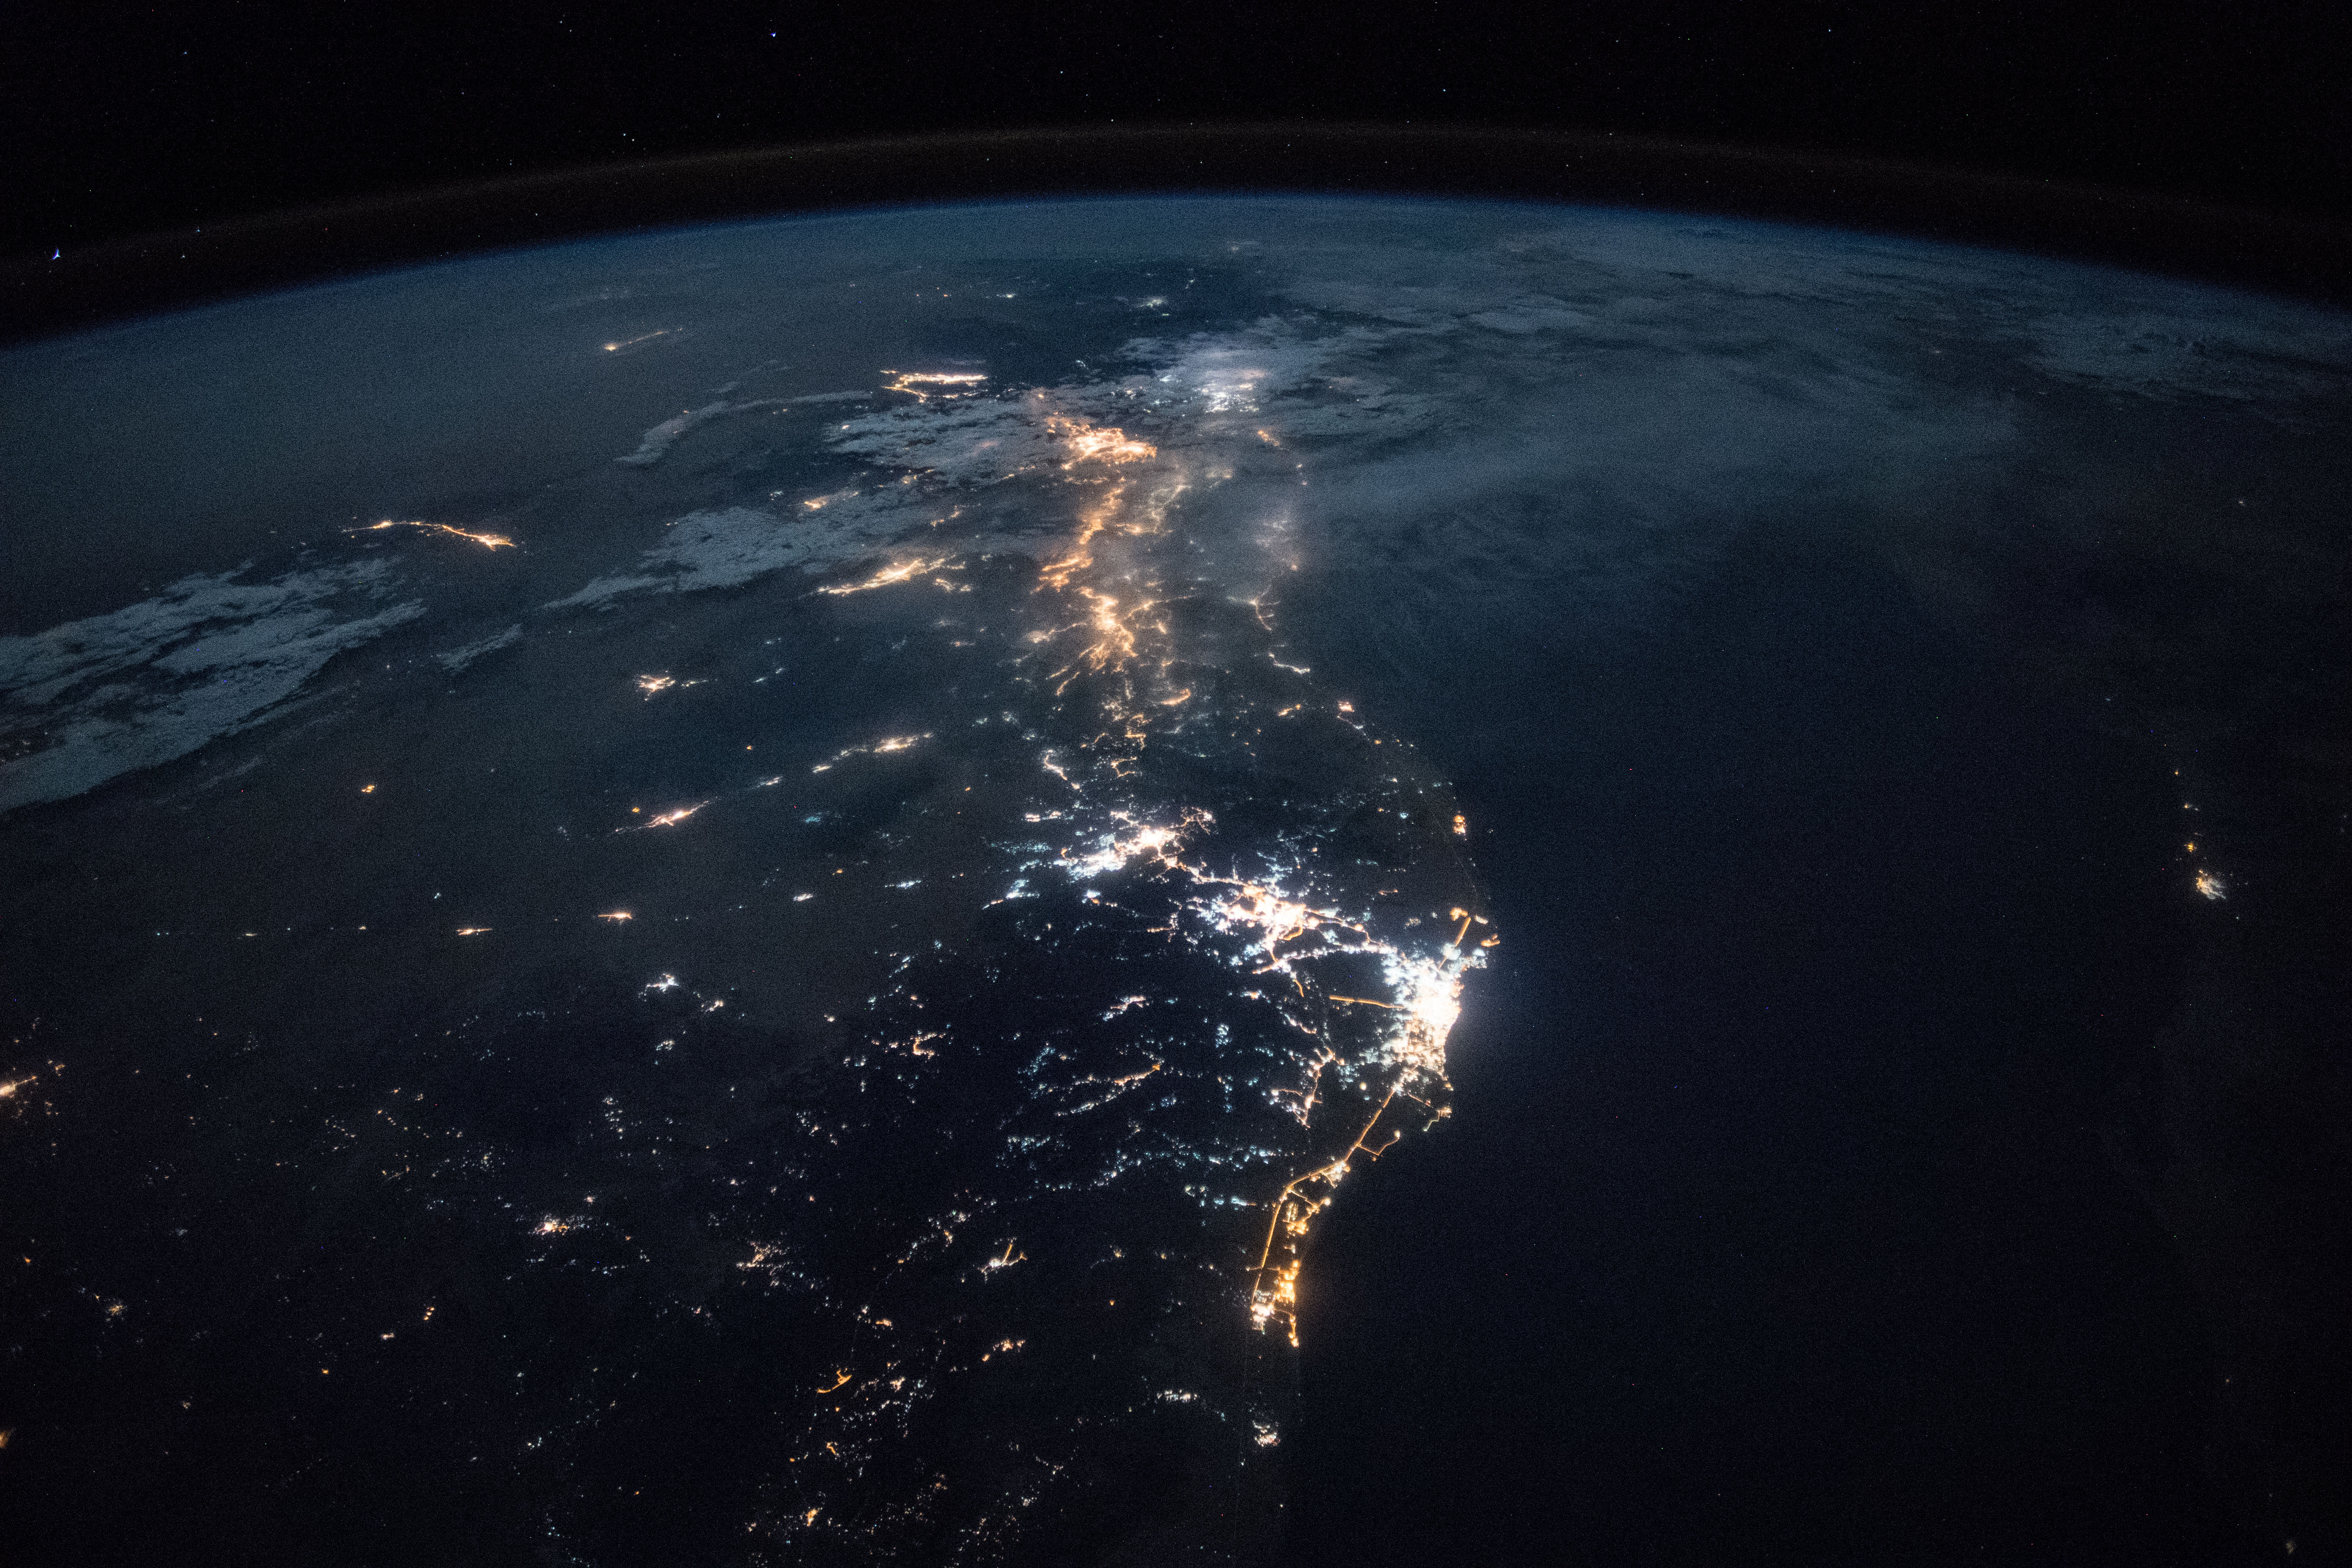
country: SAUDI ARABIA
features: SIGNAL HILL, PORT SUDAN, YANBU CITY, RED SEA, JEDDAH CITY, MECCA CITY, NIGHT, EARTH LIMB
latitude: 21.3
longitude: 39.8
